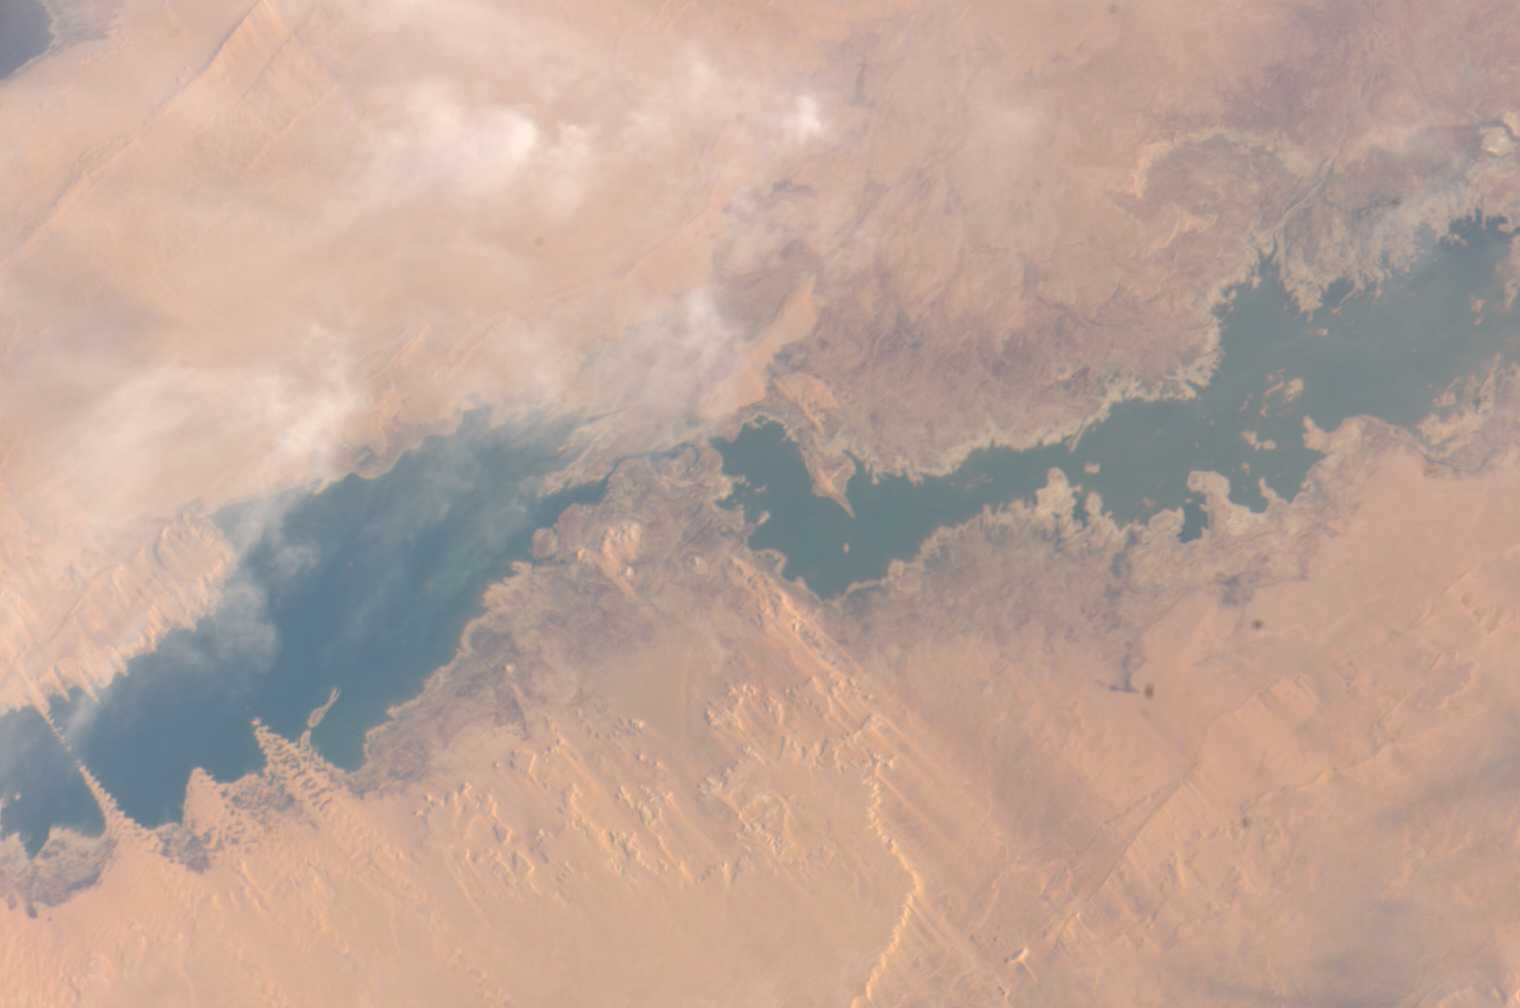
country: EGYPT
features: TOSHKA LAKES DYNAMICS, DUNES
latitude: 23.1
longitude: 30.8
